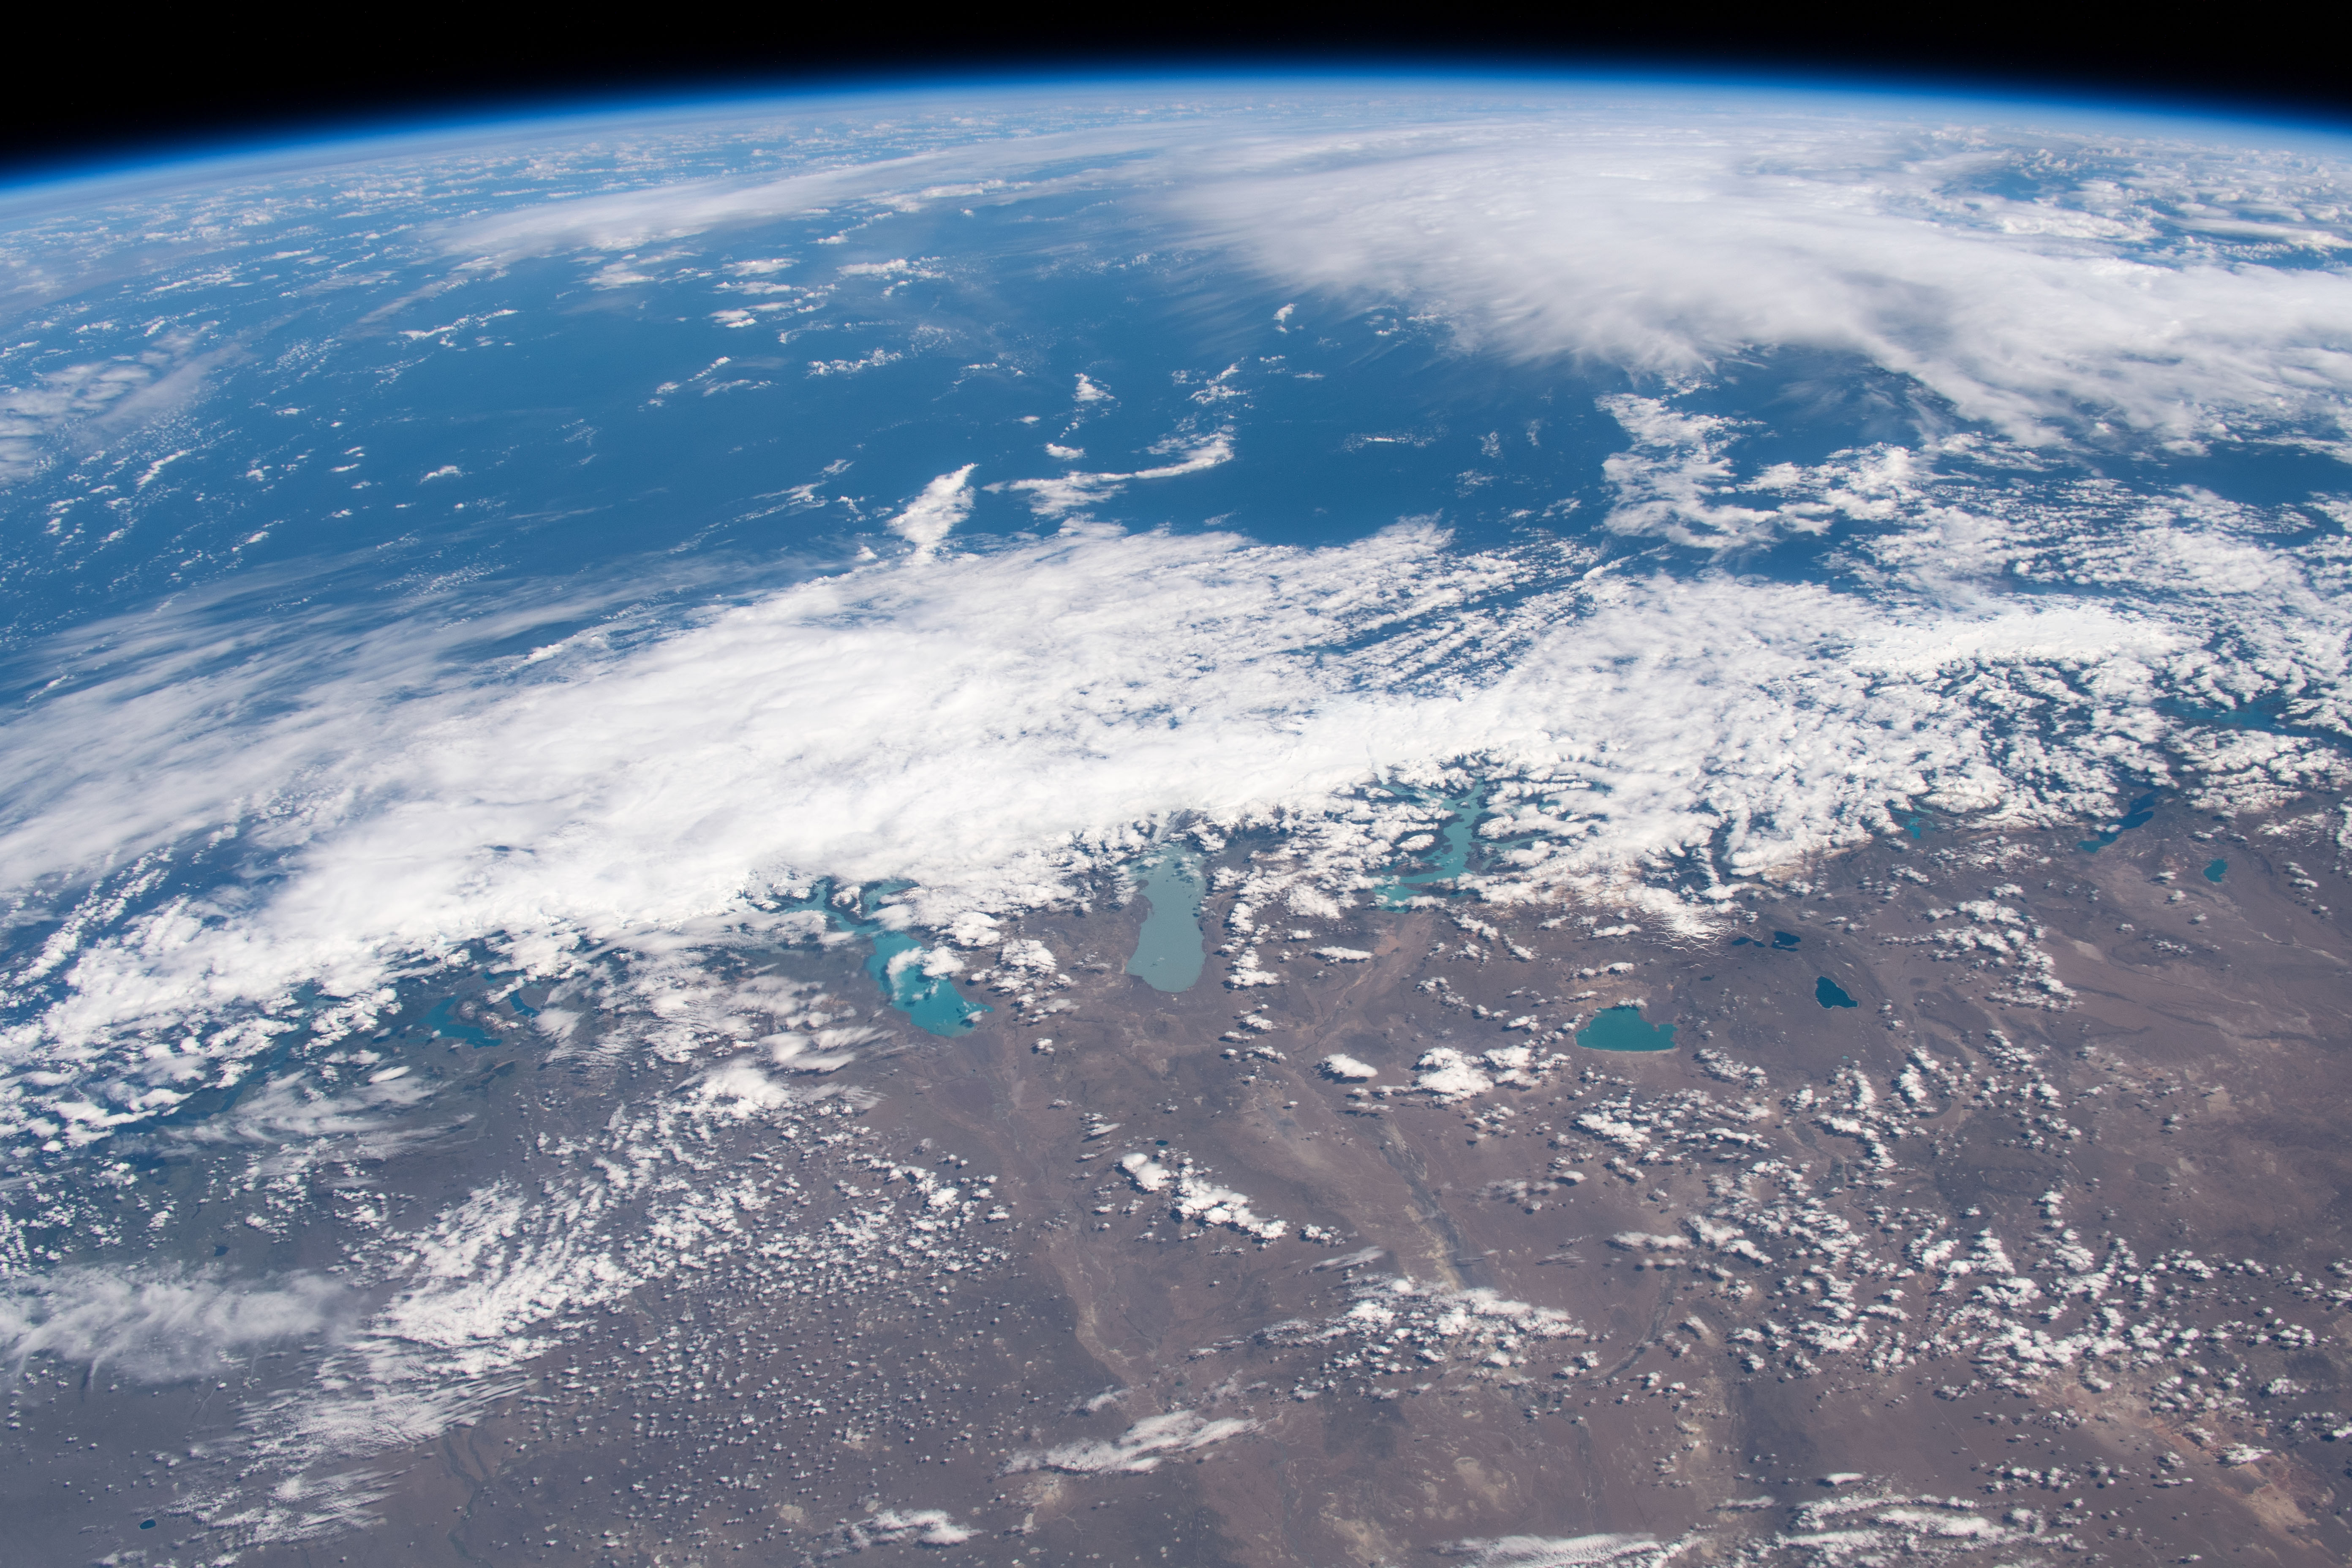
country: CHILE
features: SOUTHERN PATAGONIA ICEFIELDS, ARGENTINO LAKE, VIEDMA LAKE, OHIGGINS/SAN MARTIN LAKE, CARDIEL LAKE
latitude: -49.0
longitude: -73.0
